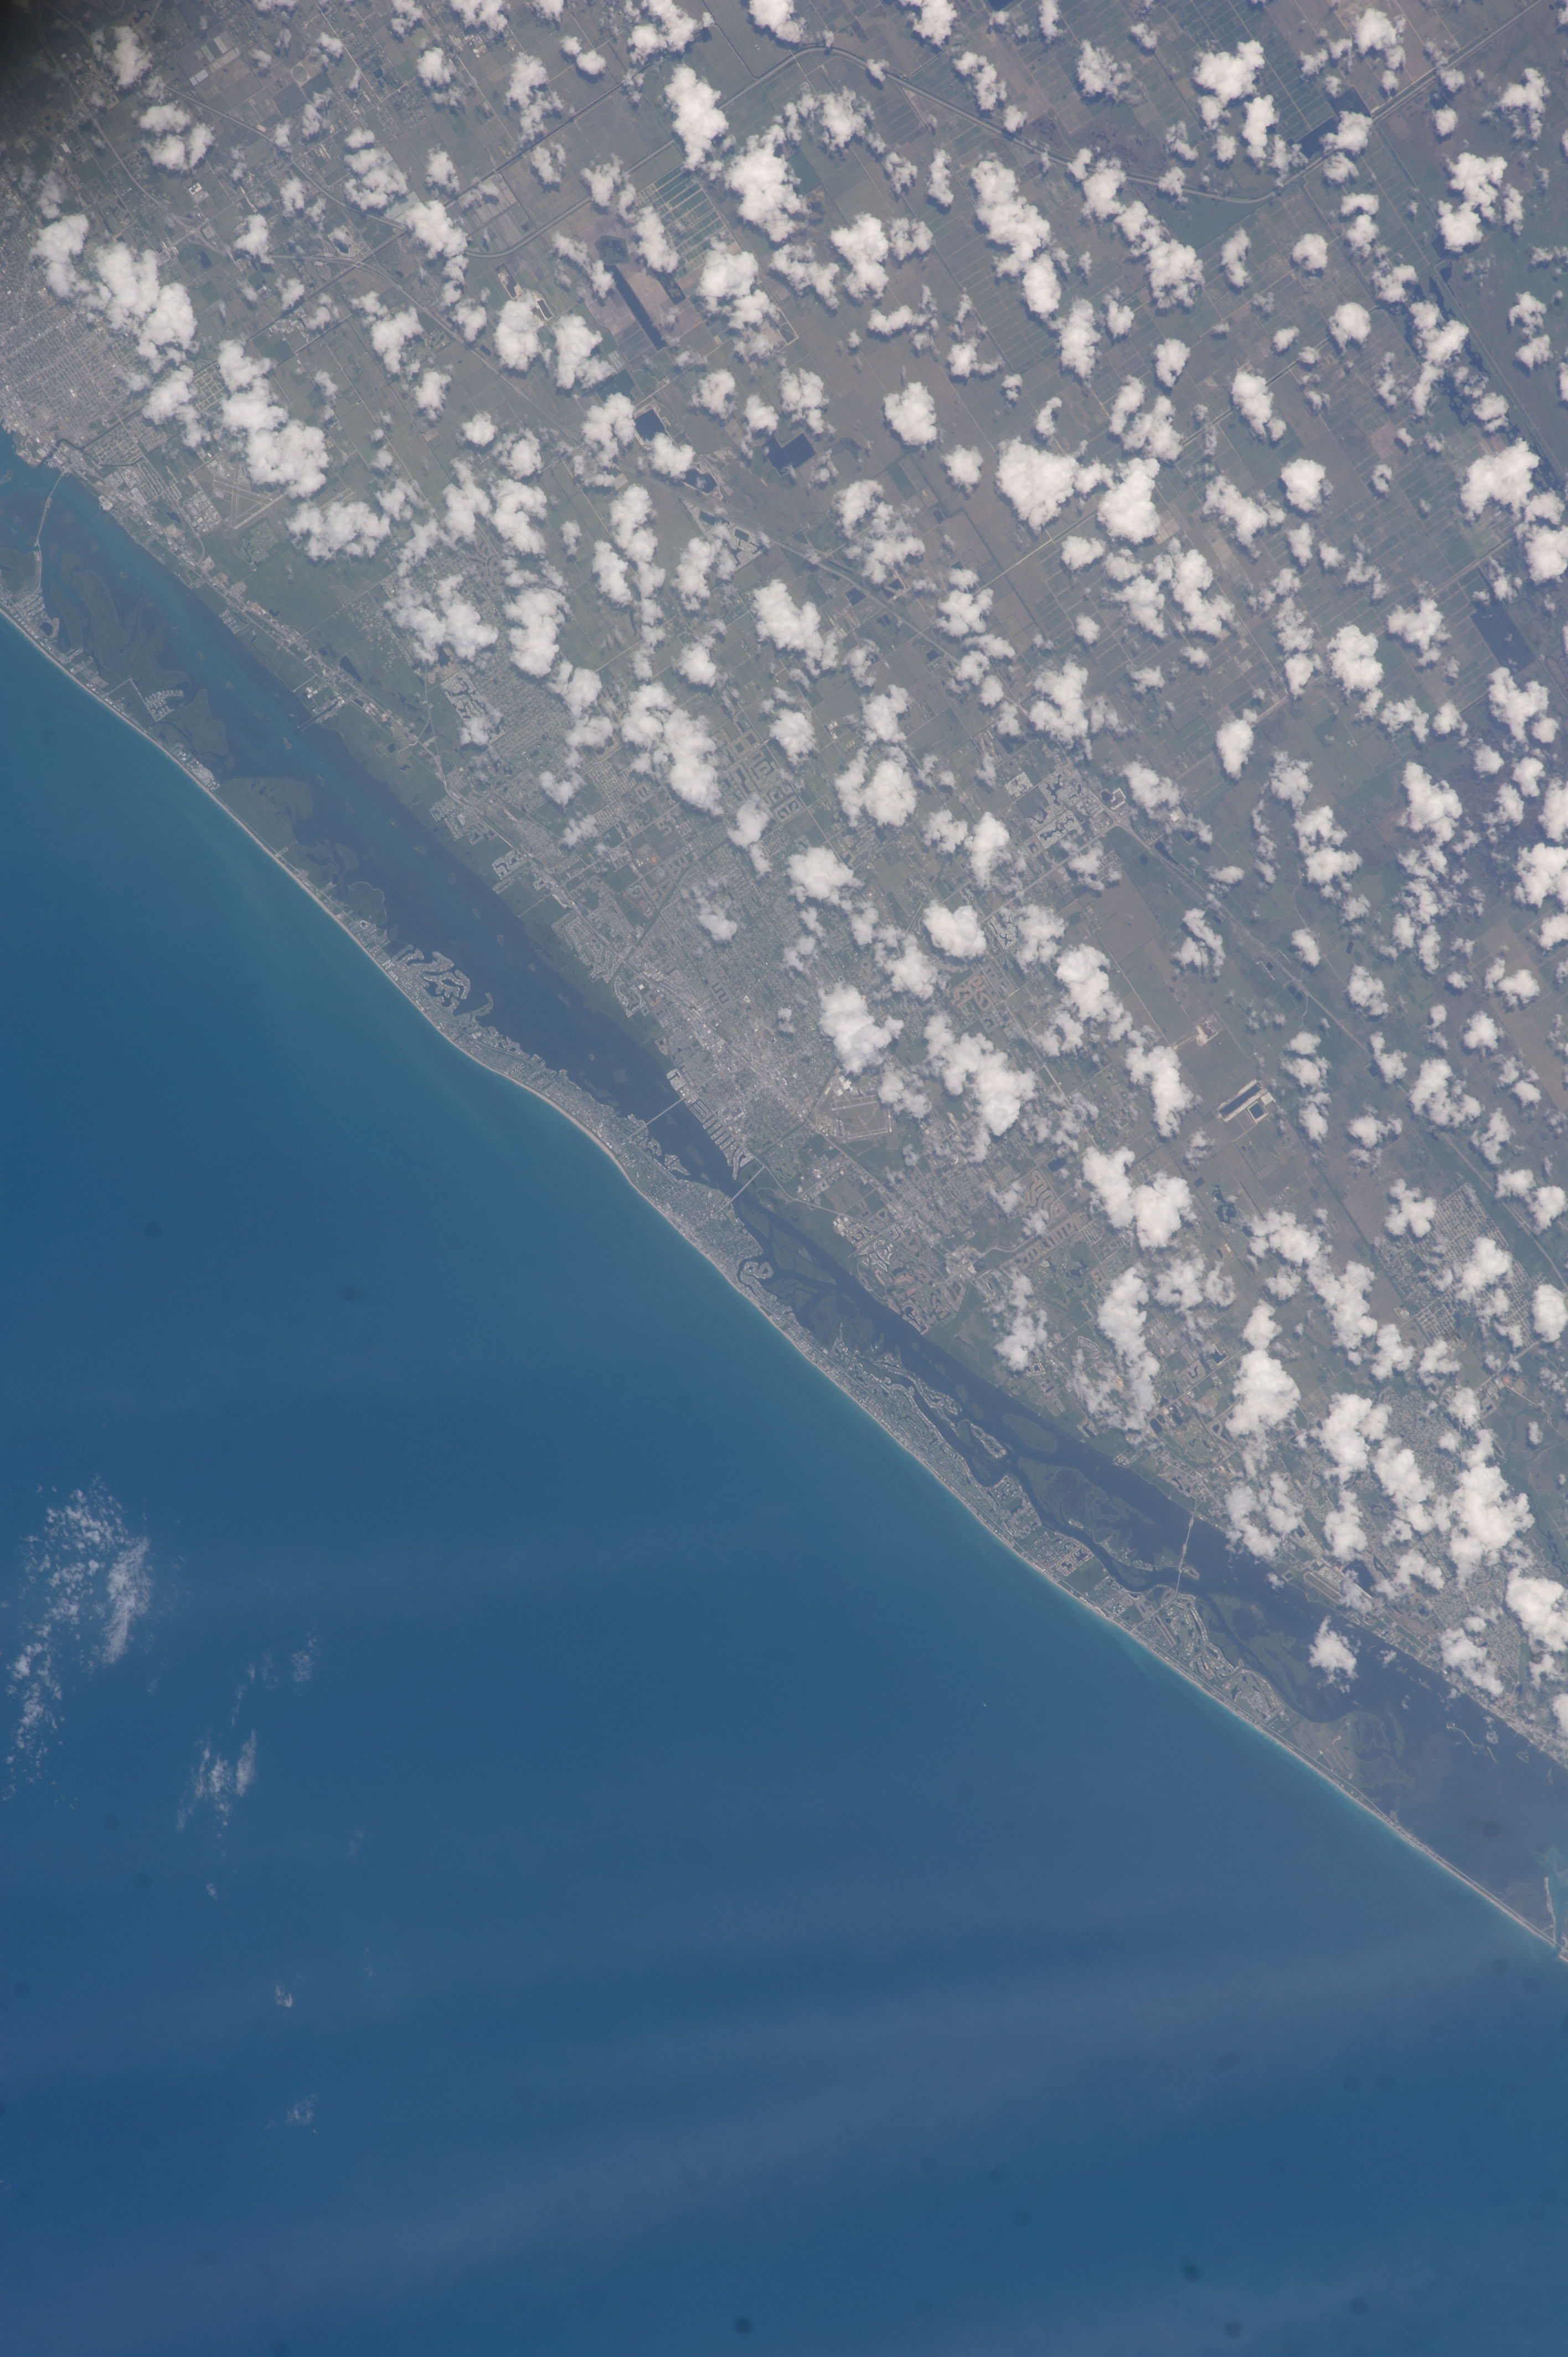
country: USA-FLORIDA
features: PALM BAY, UPPER SAINT JOHNS RIVER, RIVER LAKES, MELBOURNE, COASTLINE
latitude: 27.6
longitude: -80.4
